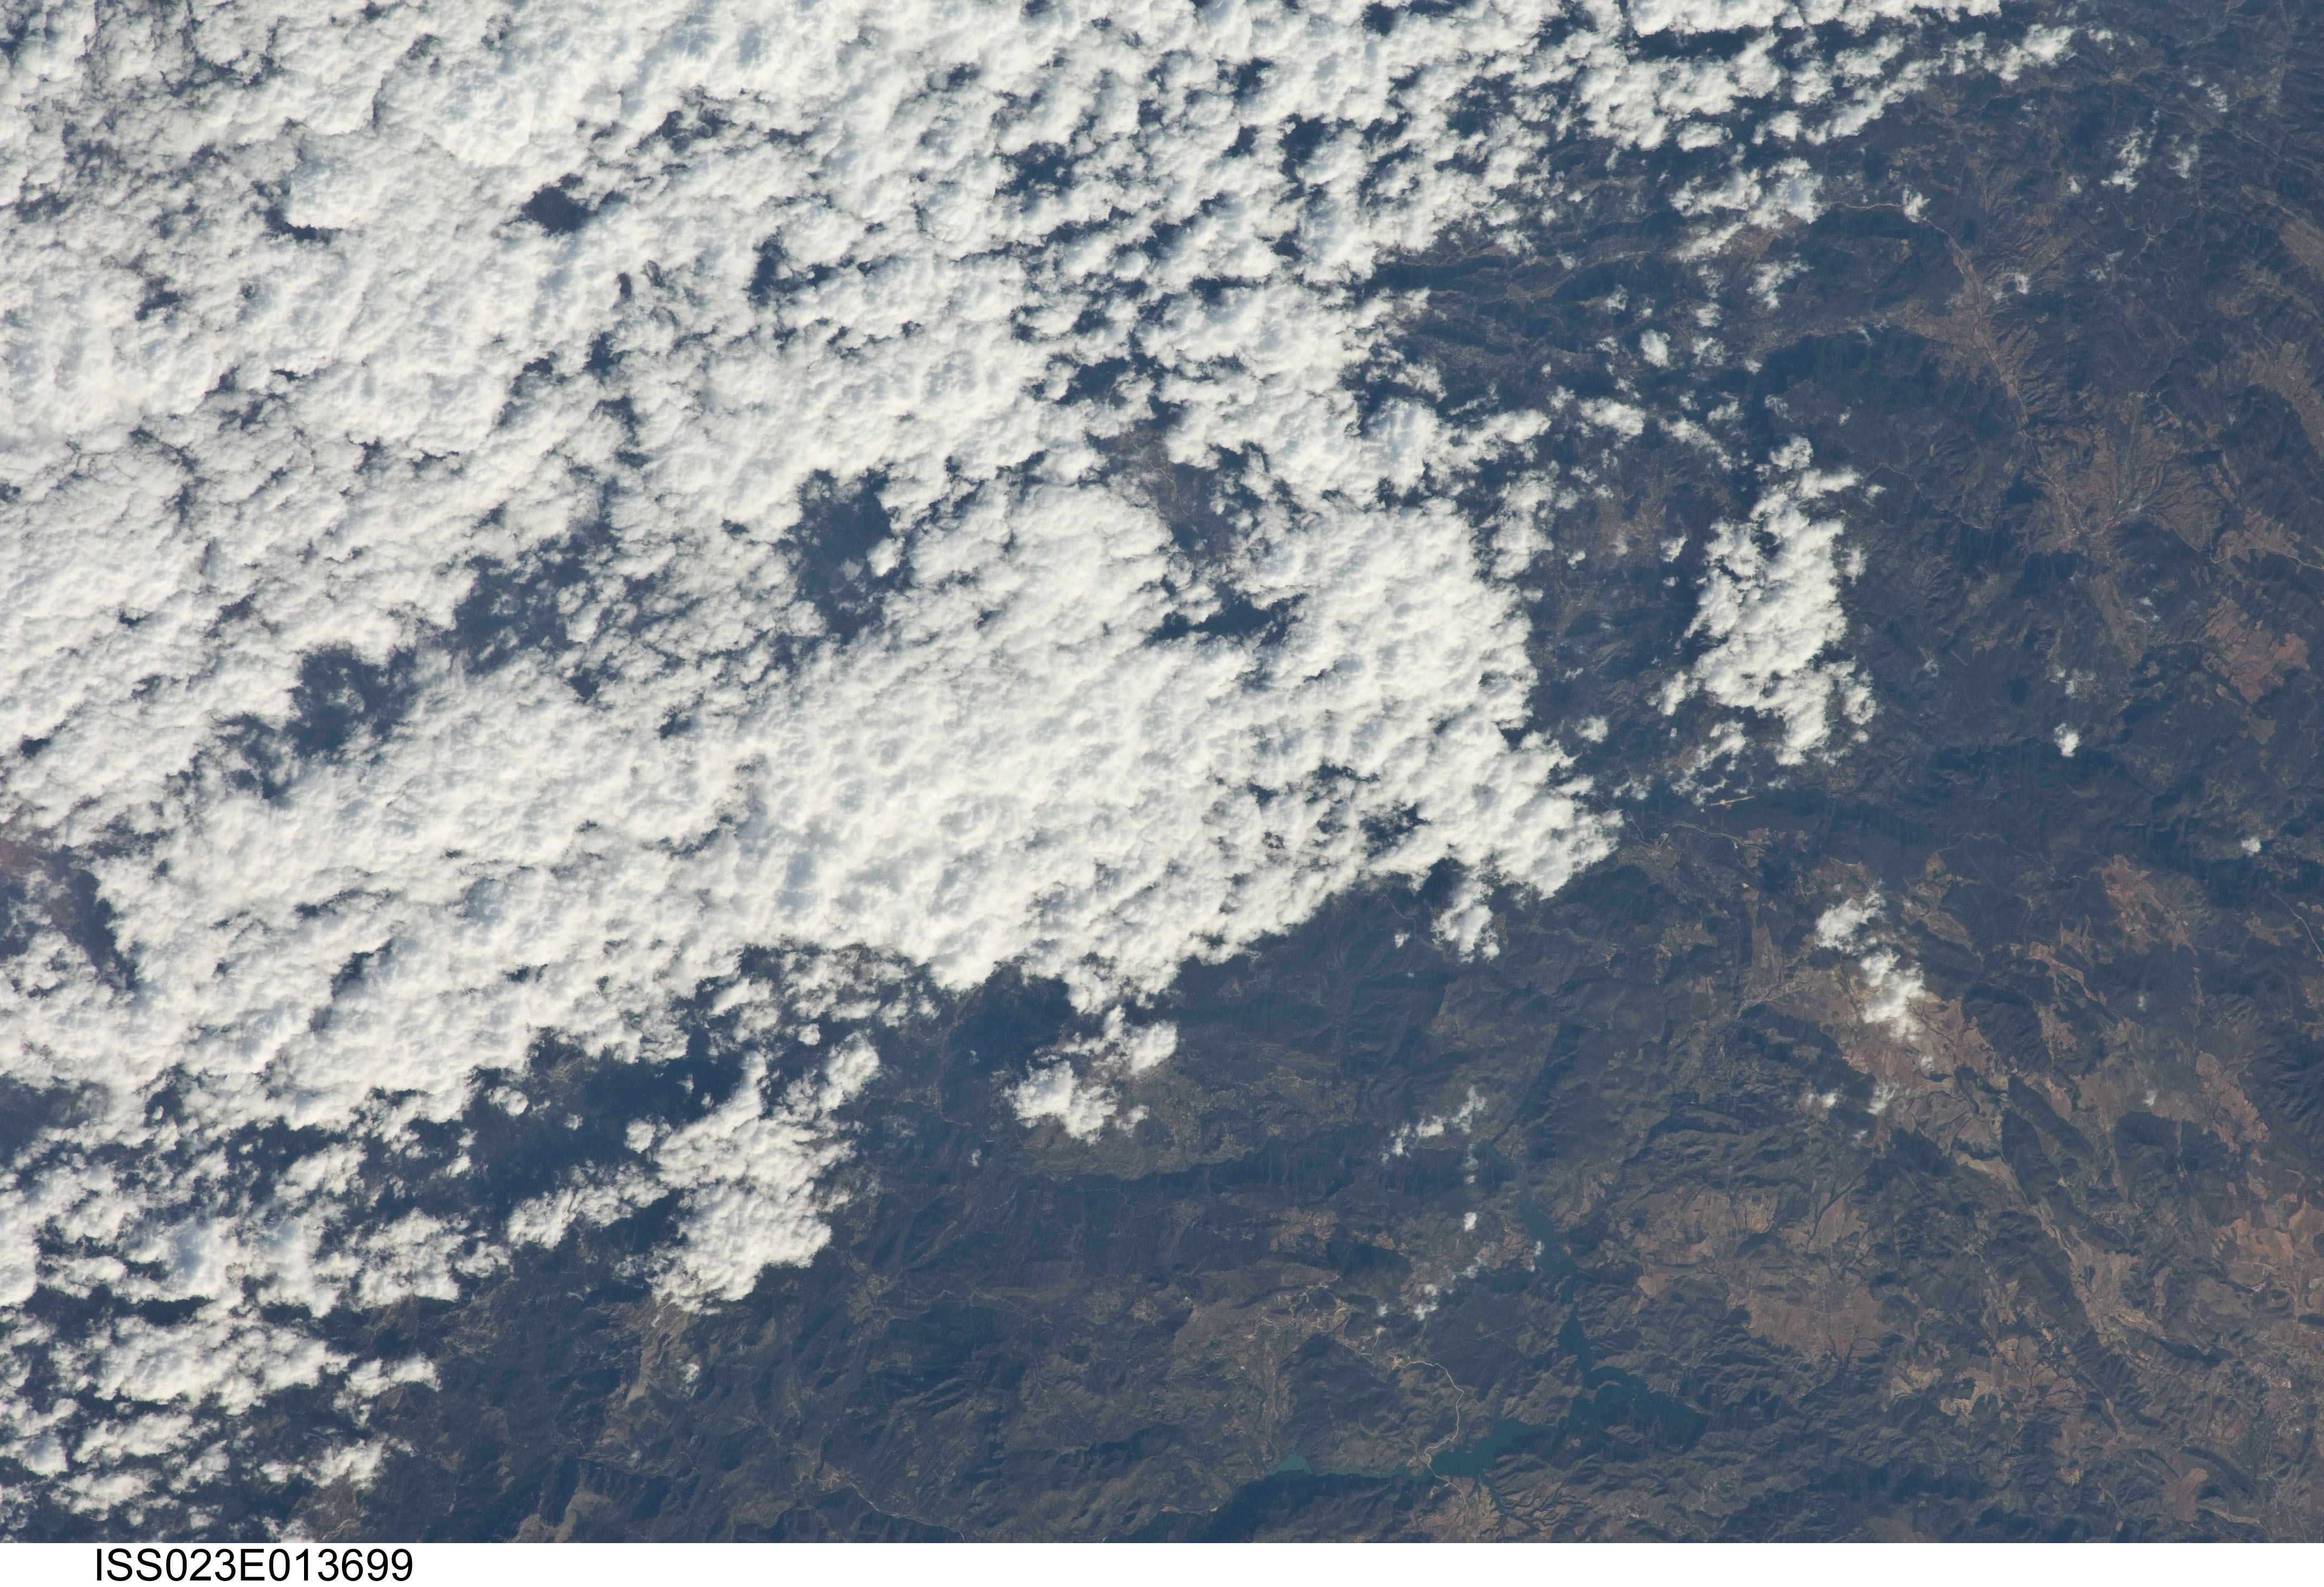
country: SPAIN
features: FUENSANTA RES., SEGURO R., YESTE, FOR., MTS.
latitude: 38.4
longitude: -2.4
